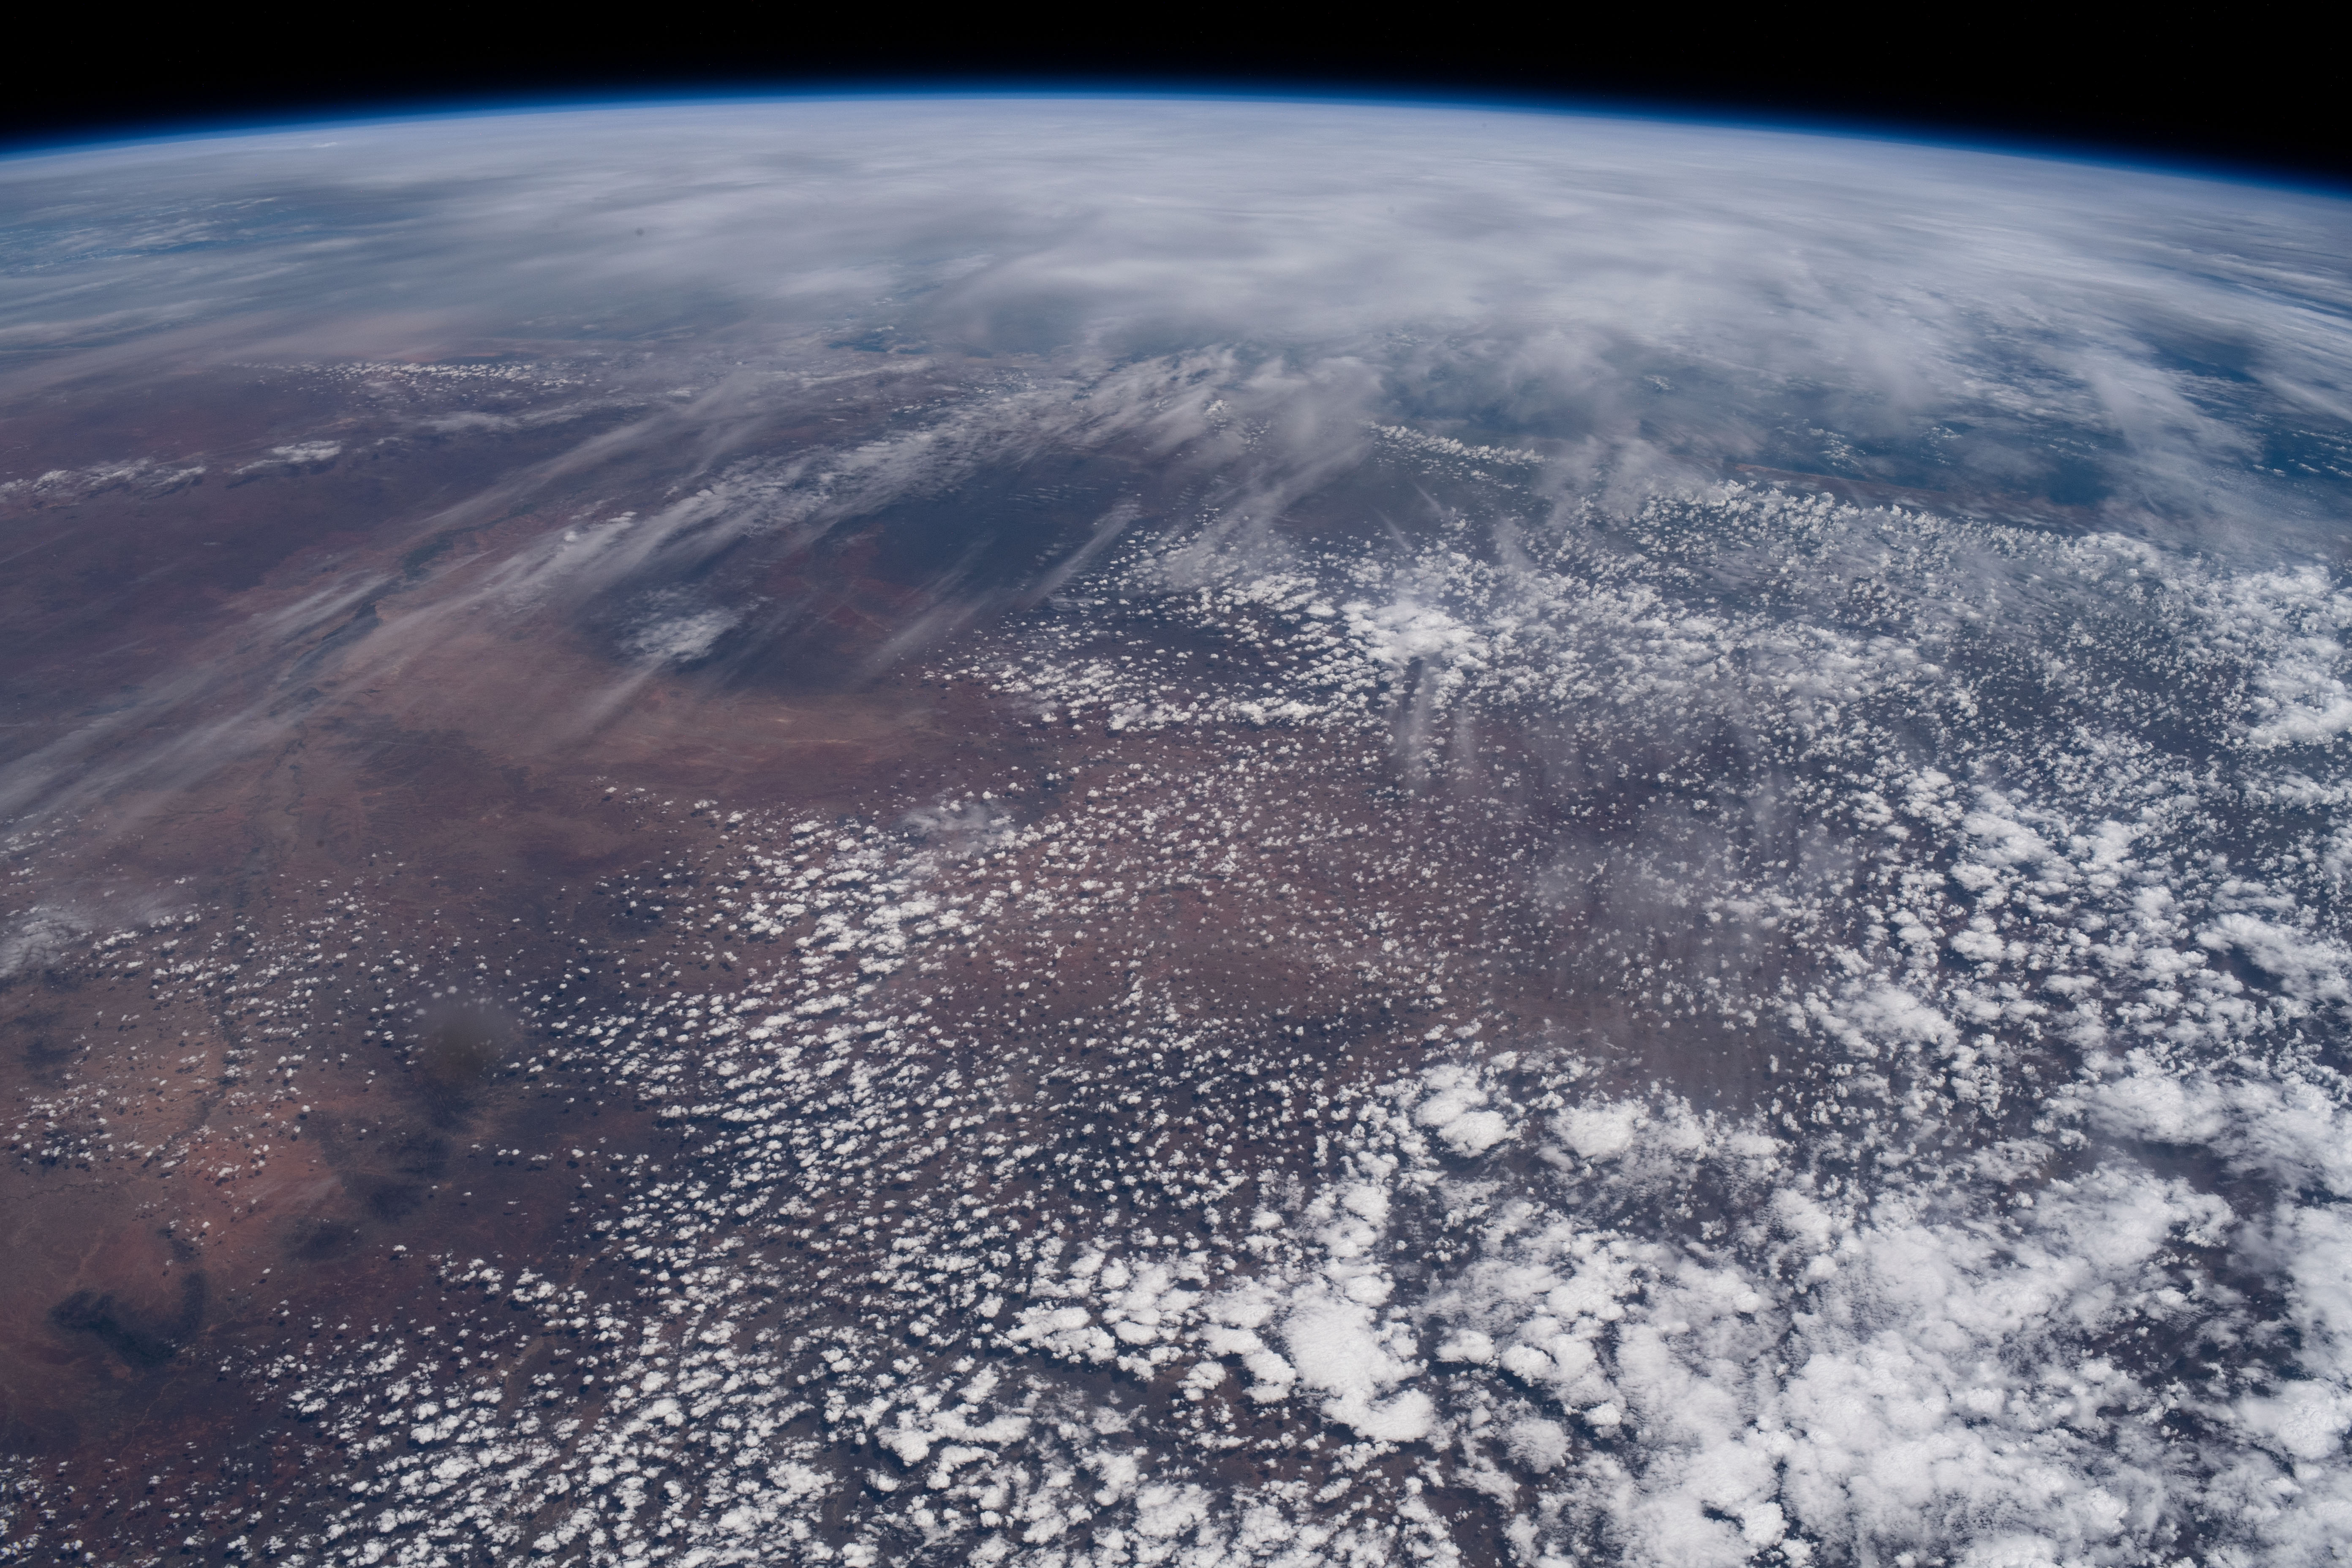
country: ETHIOPIA
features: SOMALIA PLATEAU, INDIAN OCEAN, AHMAR MOUNTAINS, SHEBELLE RIVER, MENDEBO MOUNTAINS, WADI JUBBA, ETHIOPIAN HIGHLANDS
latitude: 4.5
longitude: 42.0
